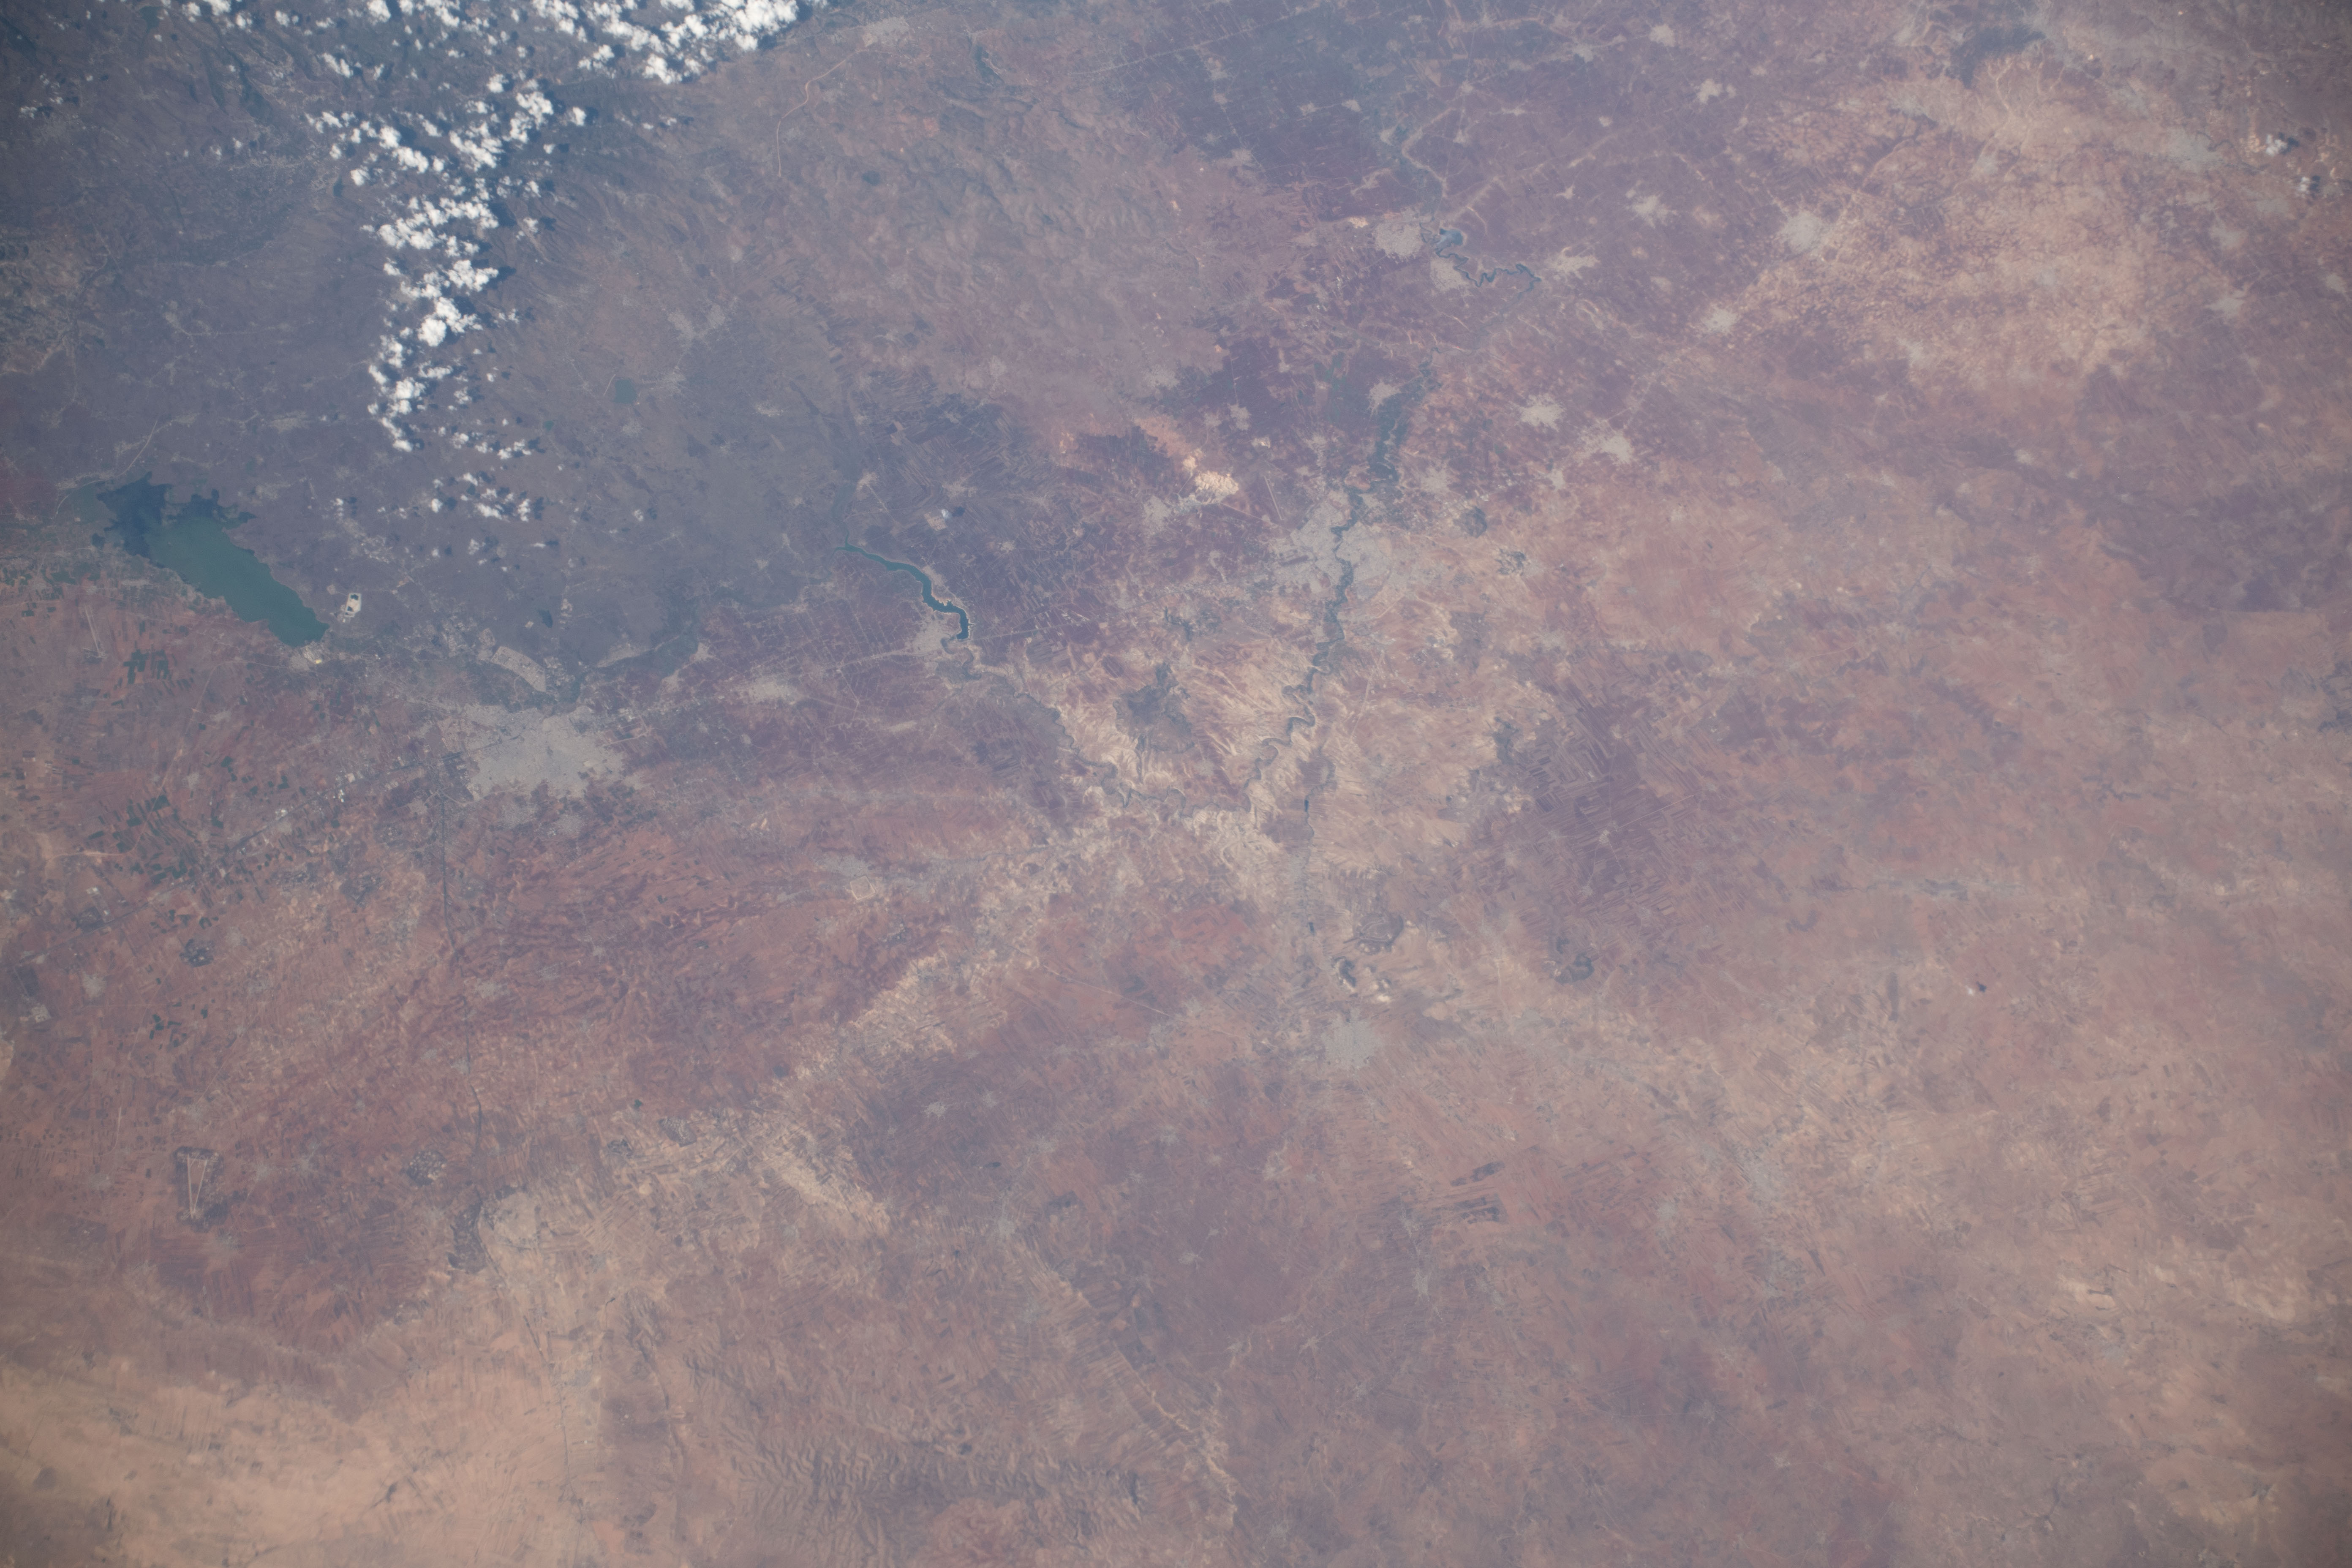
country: SYRIA
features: HOMS, HAMA, QATTINAH LAKE
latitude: 35.0
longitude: 36.9
